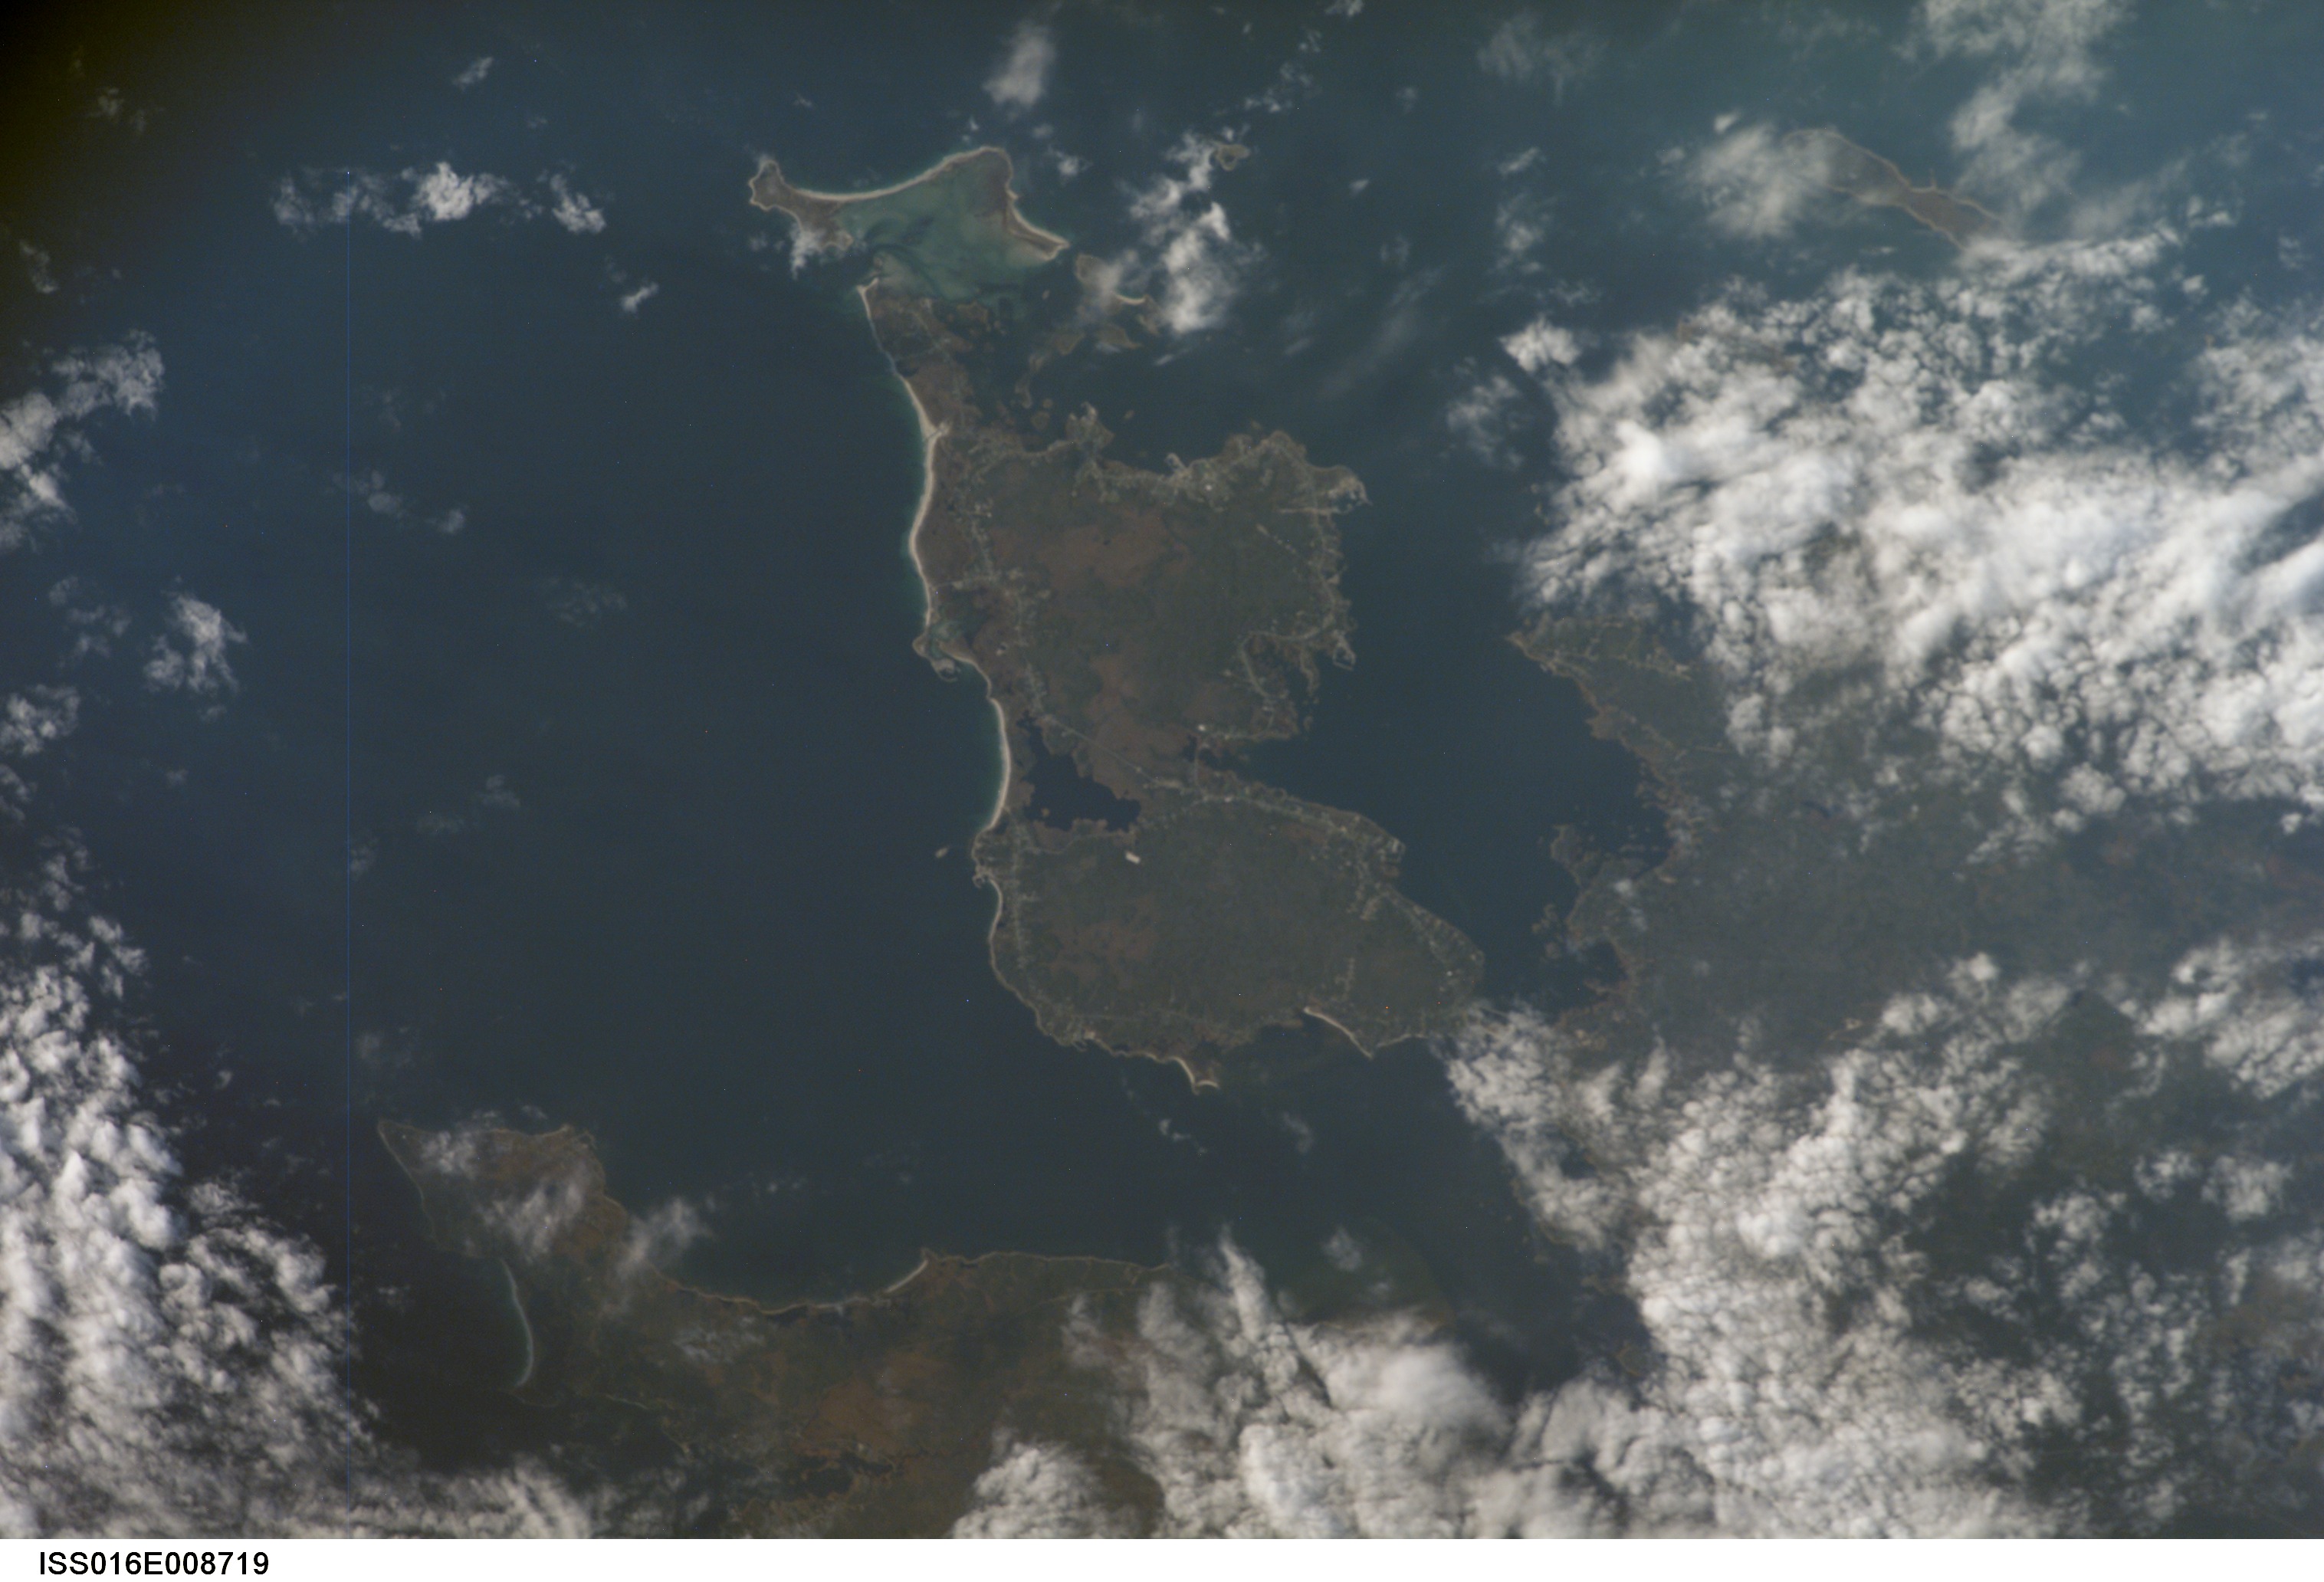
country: CANADA-NS
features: CAPE SABLE ISLAND
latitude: 43.5
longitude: -65.6
